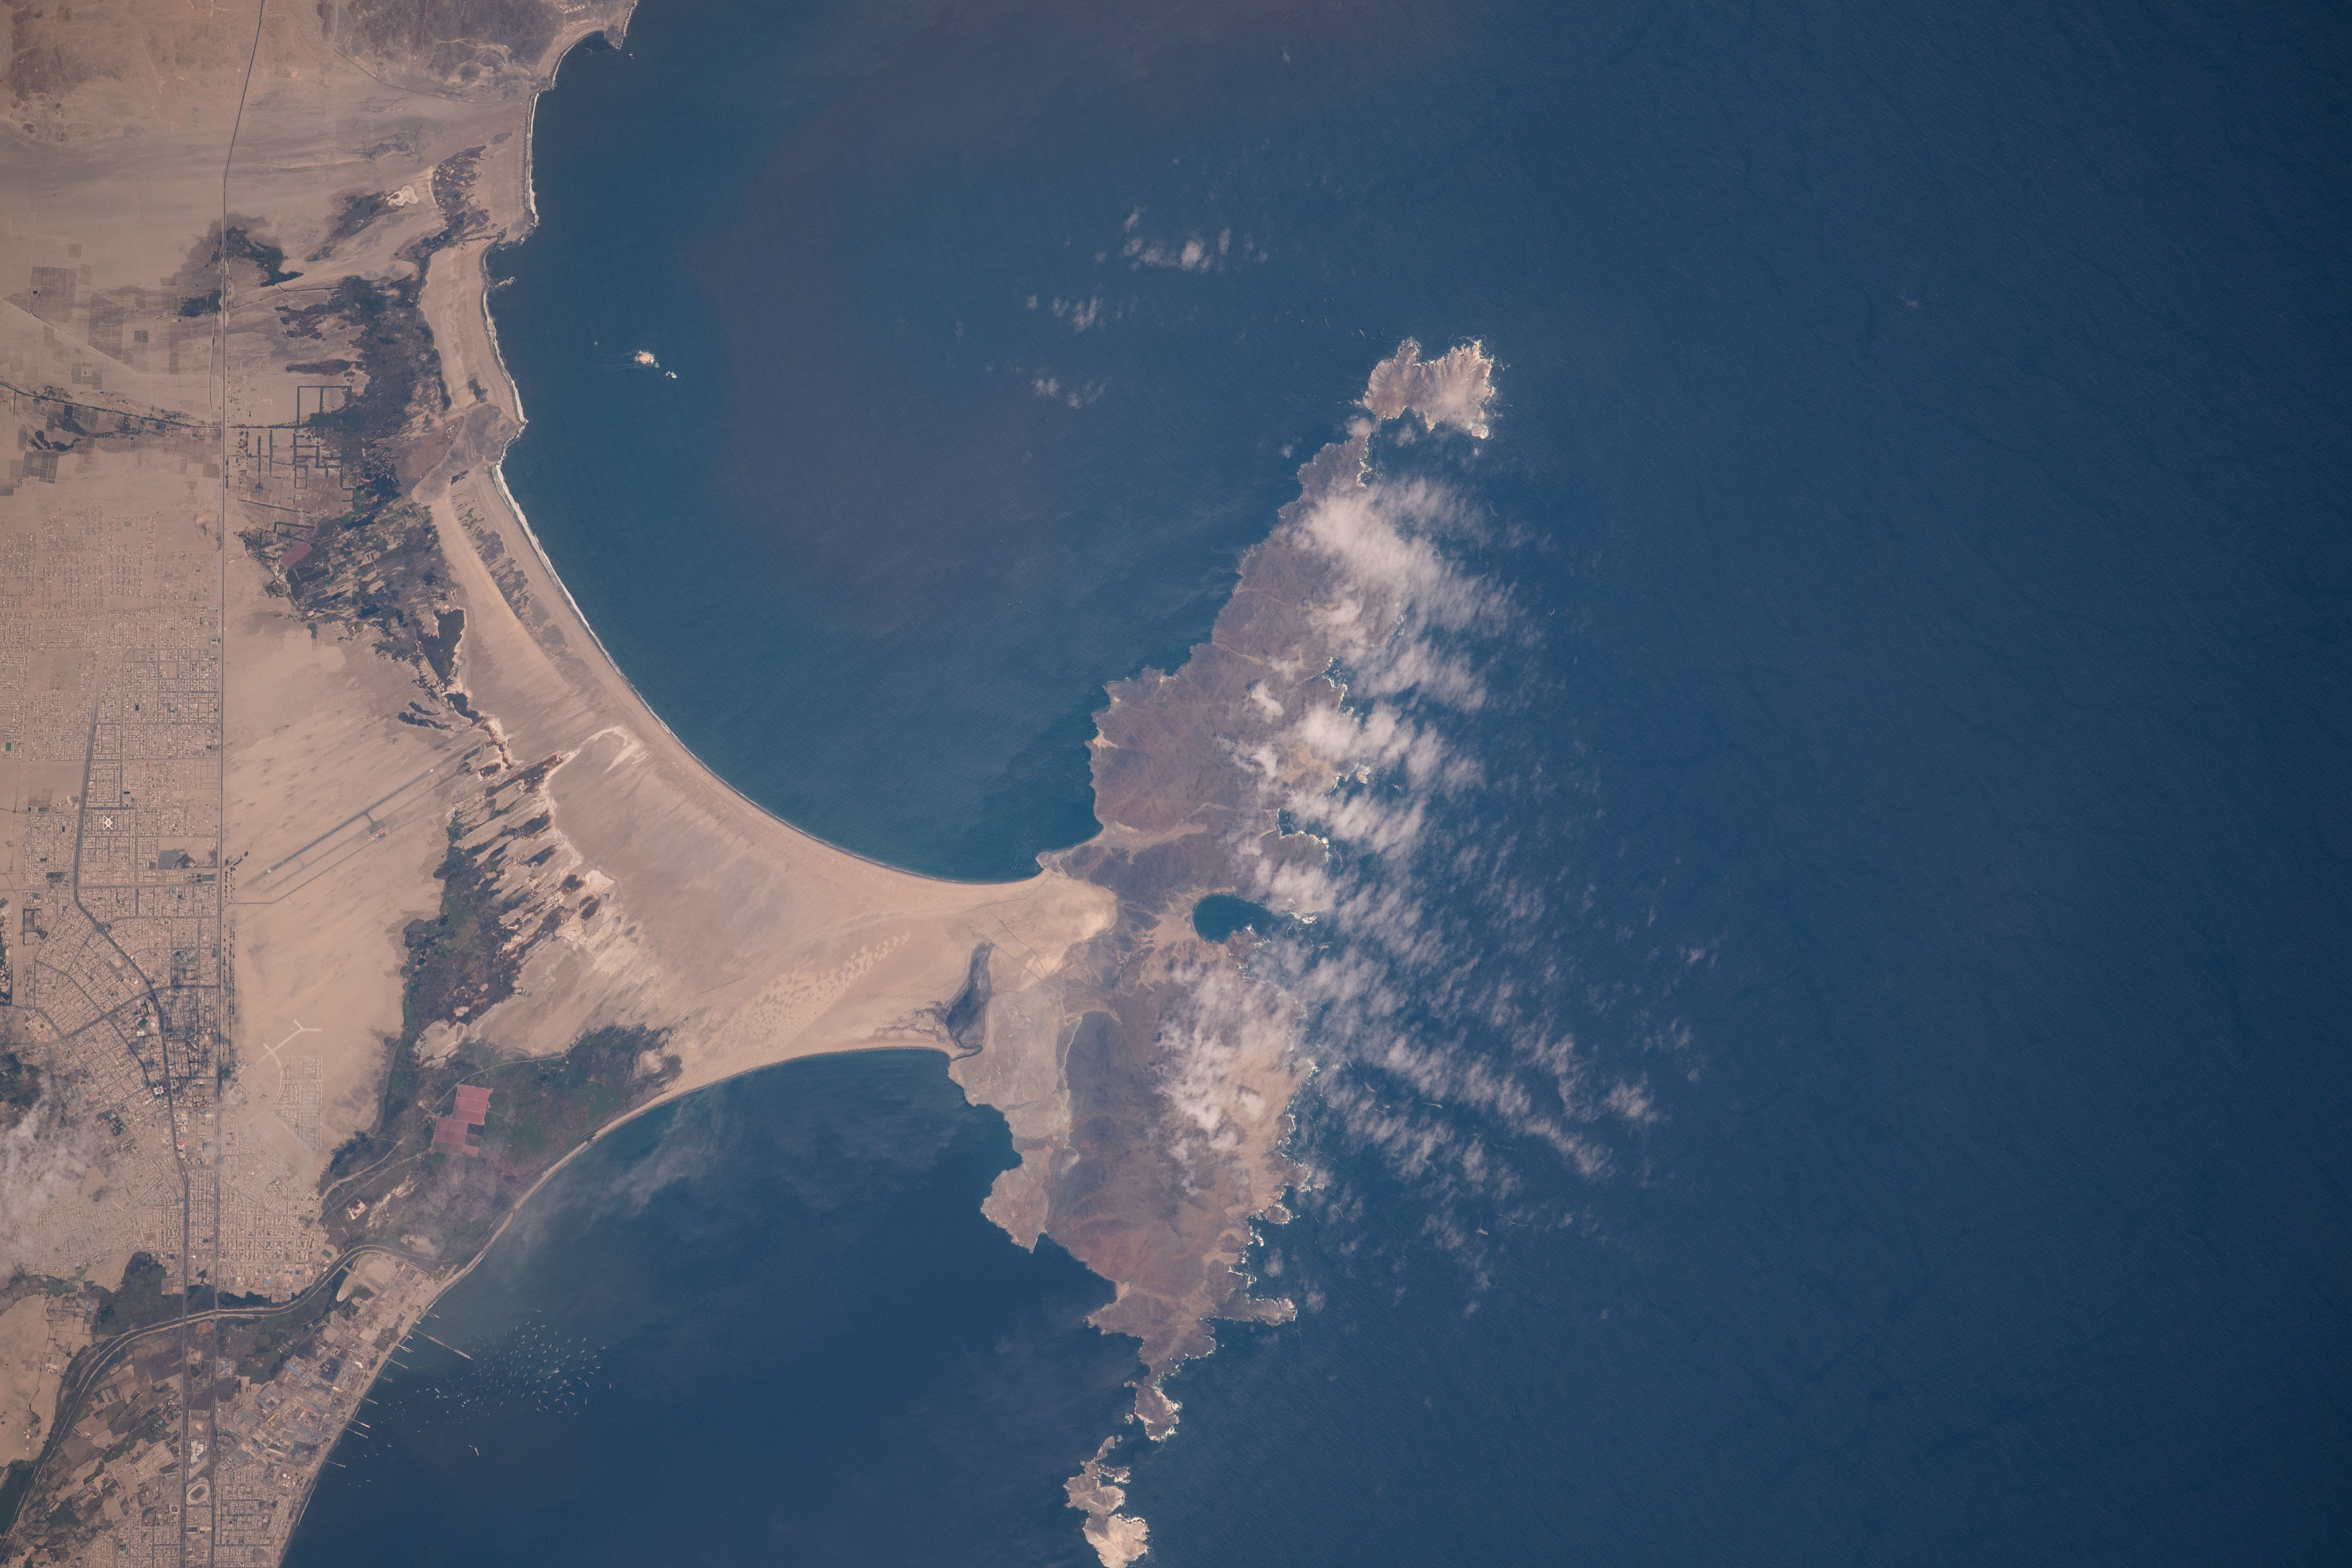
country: PERU
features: COASTLINE
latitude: -9.2
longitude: -78.6
